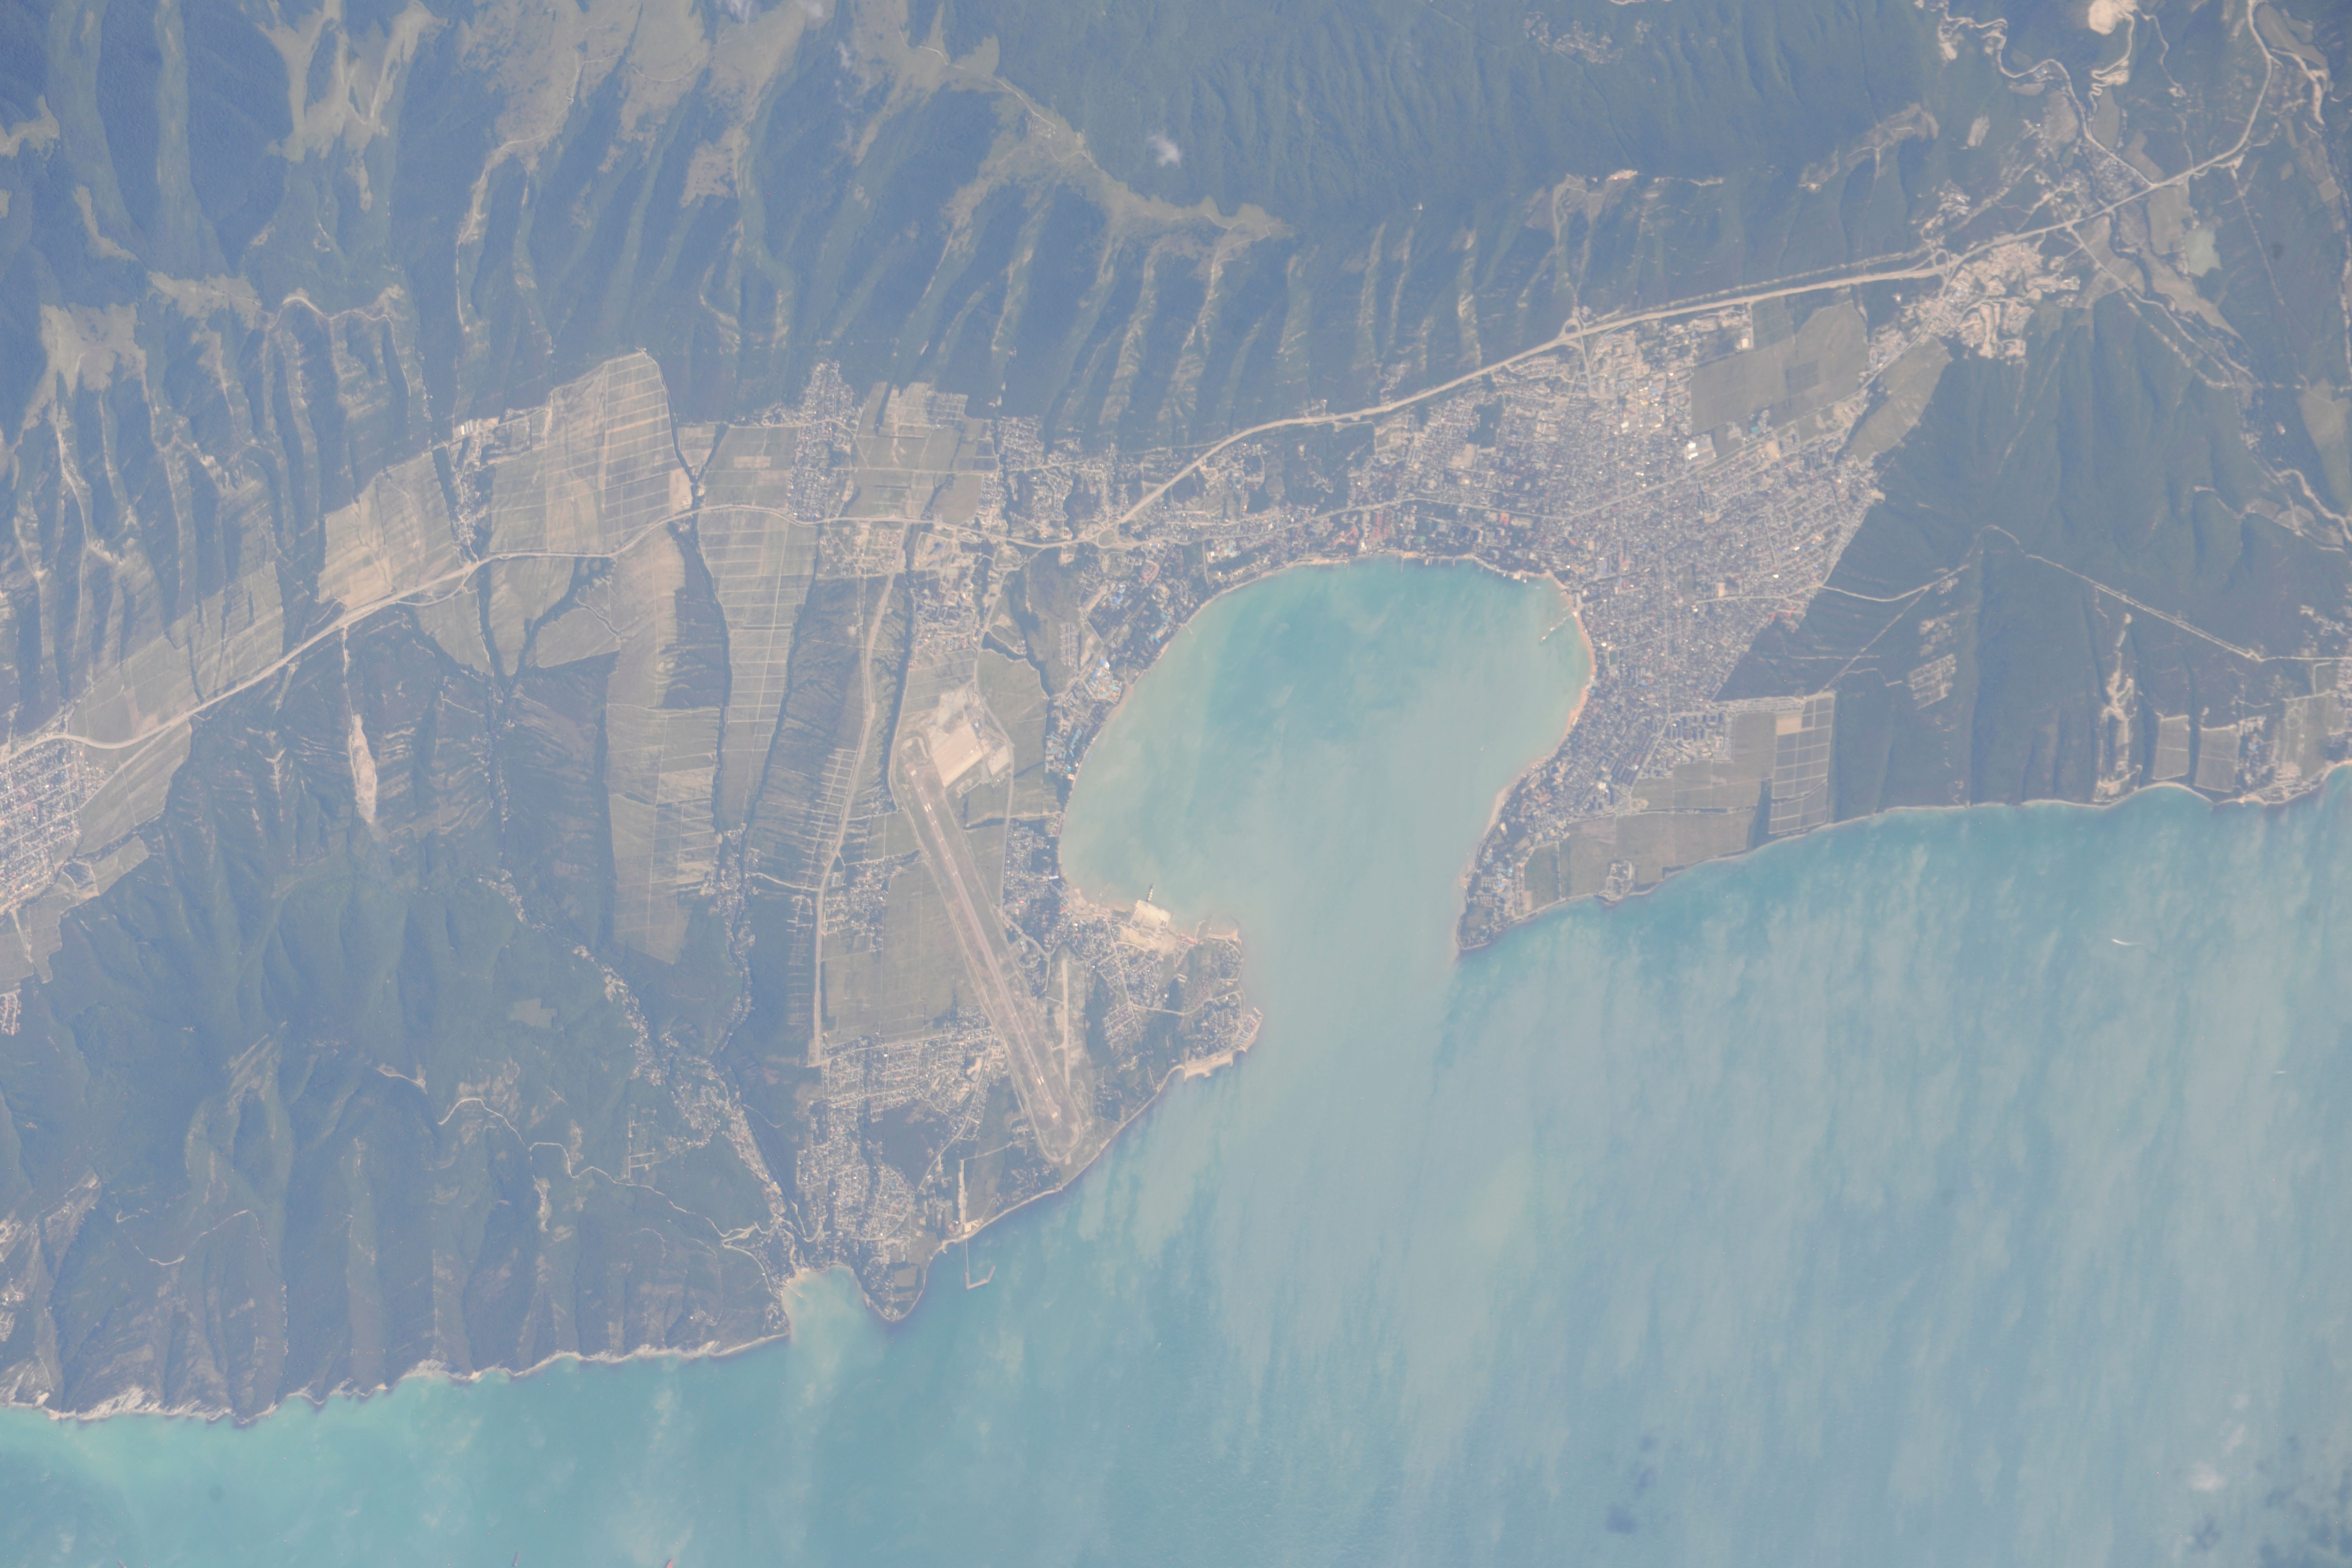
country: RUSSIAN FEDERATION
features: BLACK S., SUNGLINT, W. CAUCASUS MTS., GELENDZHIK, AIRPORT
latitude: 44.5
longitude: 37.9
